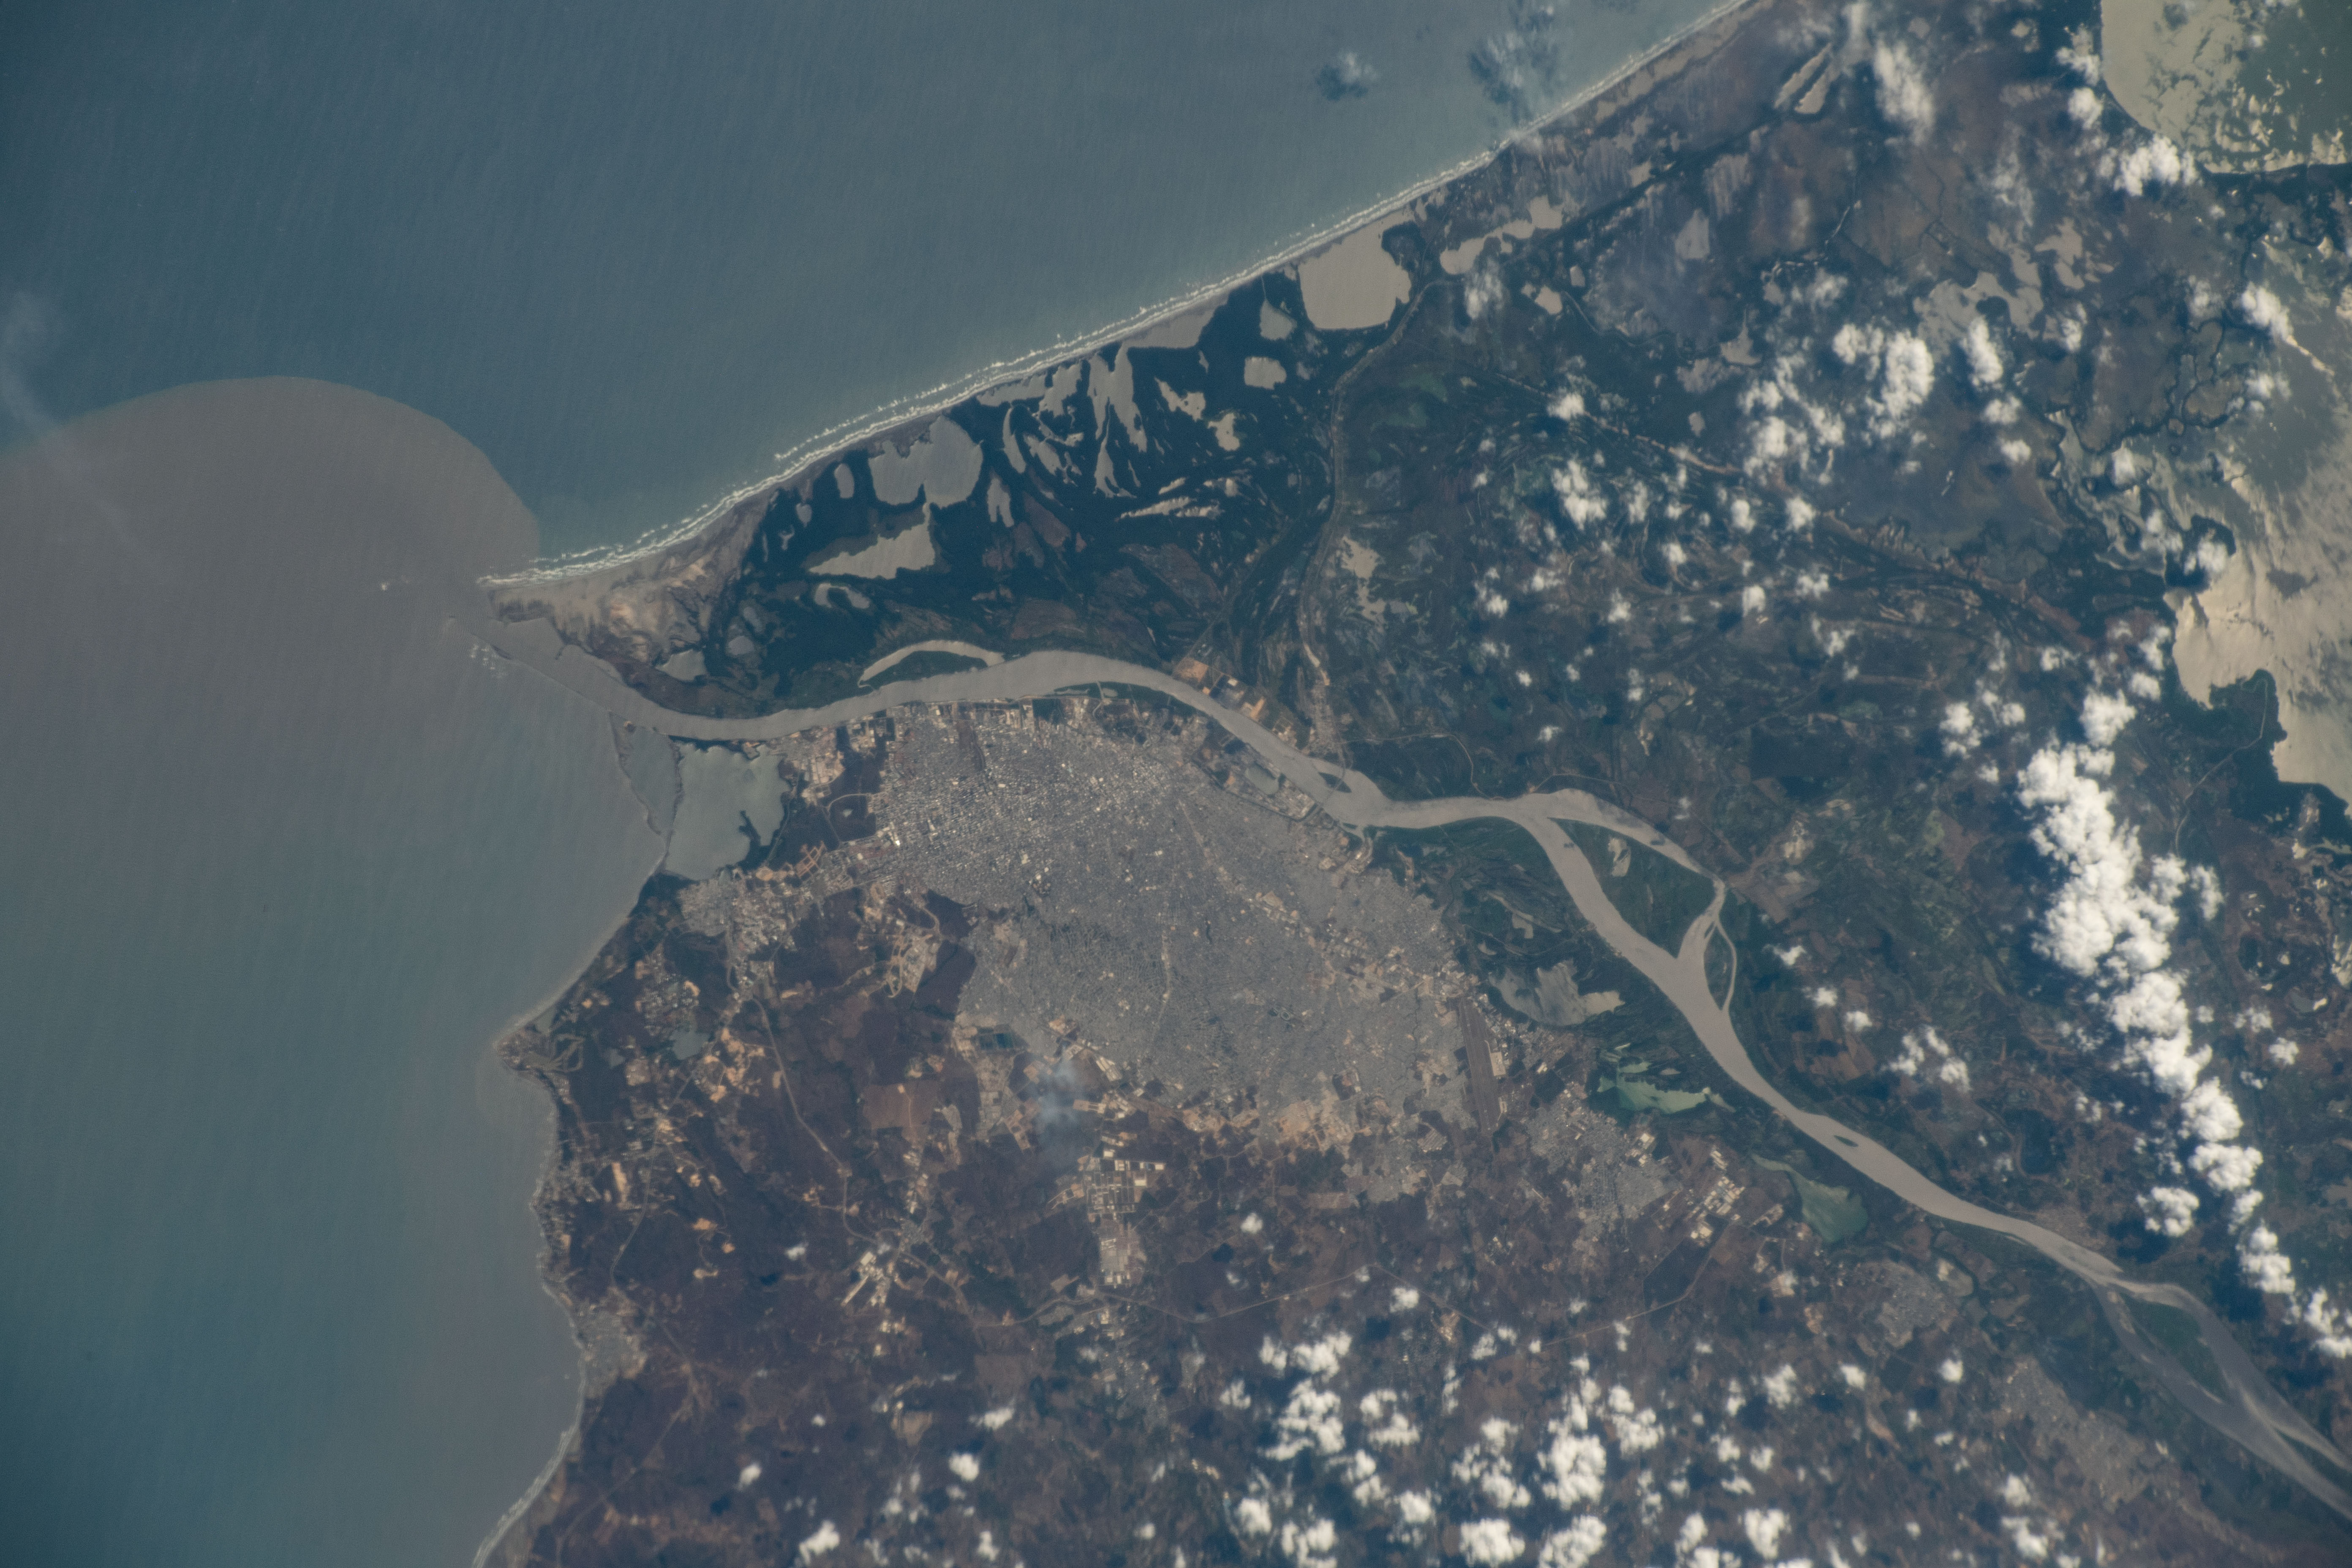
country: COLOMBIA
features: SOUTH AMERICA,GALAPA,COLOMBIA,PUERTO COLOMBIA,RAP CARIBE,MALAMBO,DEPARTMENTO ATLANTICO,BARRANQUILLA,SABANILLA,EDUARDO SANTOS - LA PLAYA,SOLEDAD
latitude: 11.0
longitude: -74.8
